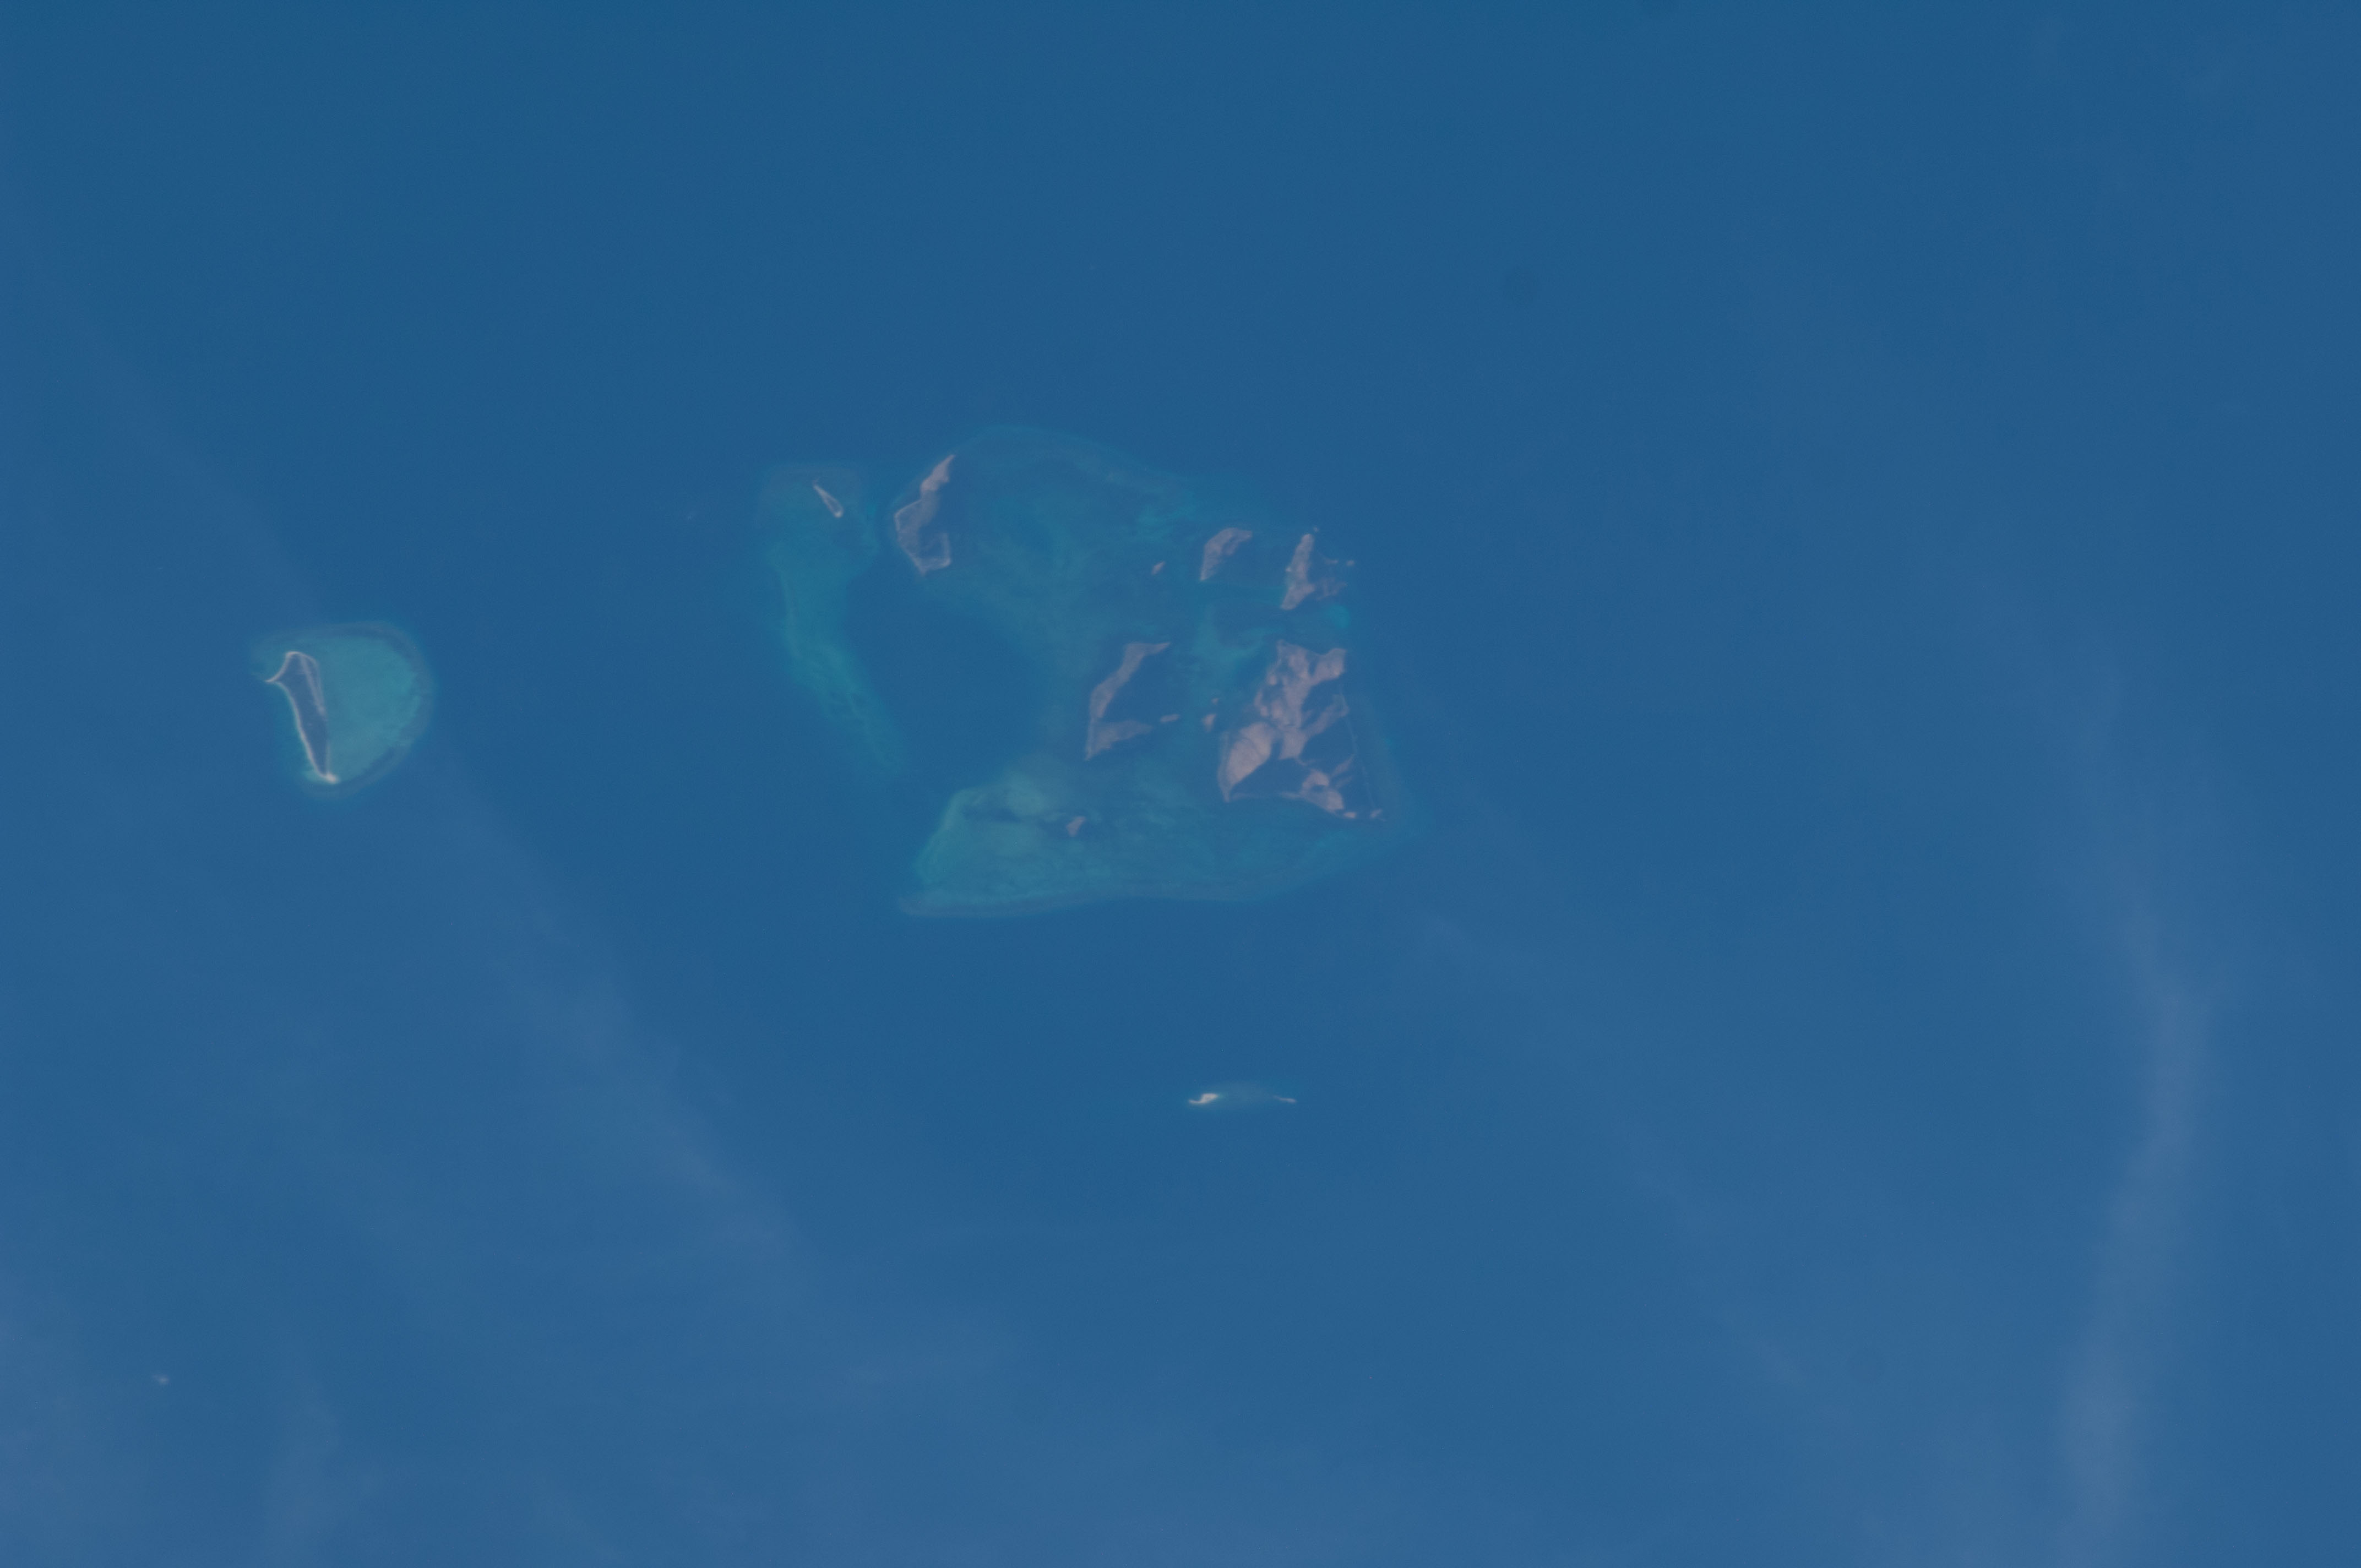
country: PHILIPPINES
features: HALOG ISLAND, SILAD ISLAND, ALCISIRAS ISLAND, ATOLL, QUINILUBAN ISLAND, TINITUAN ISLAND
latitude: 11.4
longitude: 120.8
